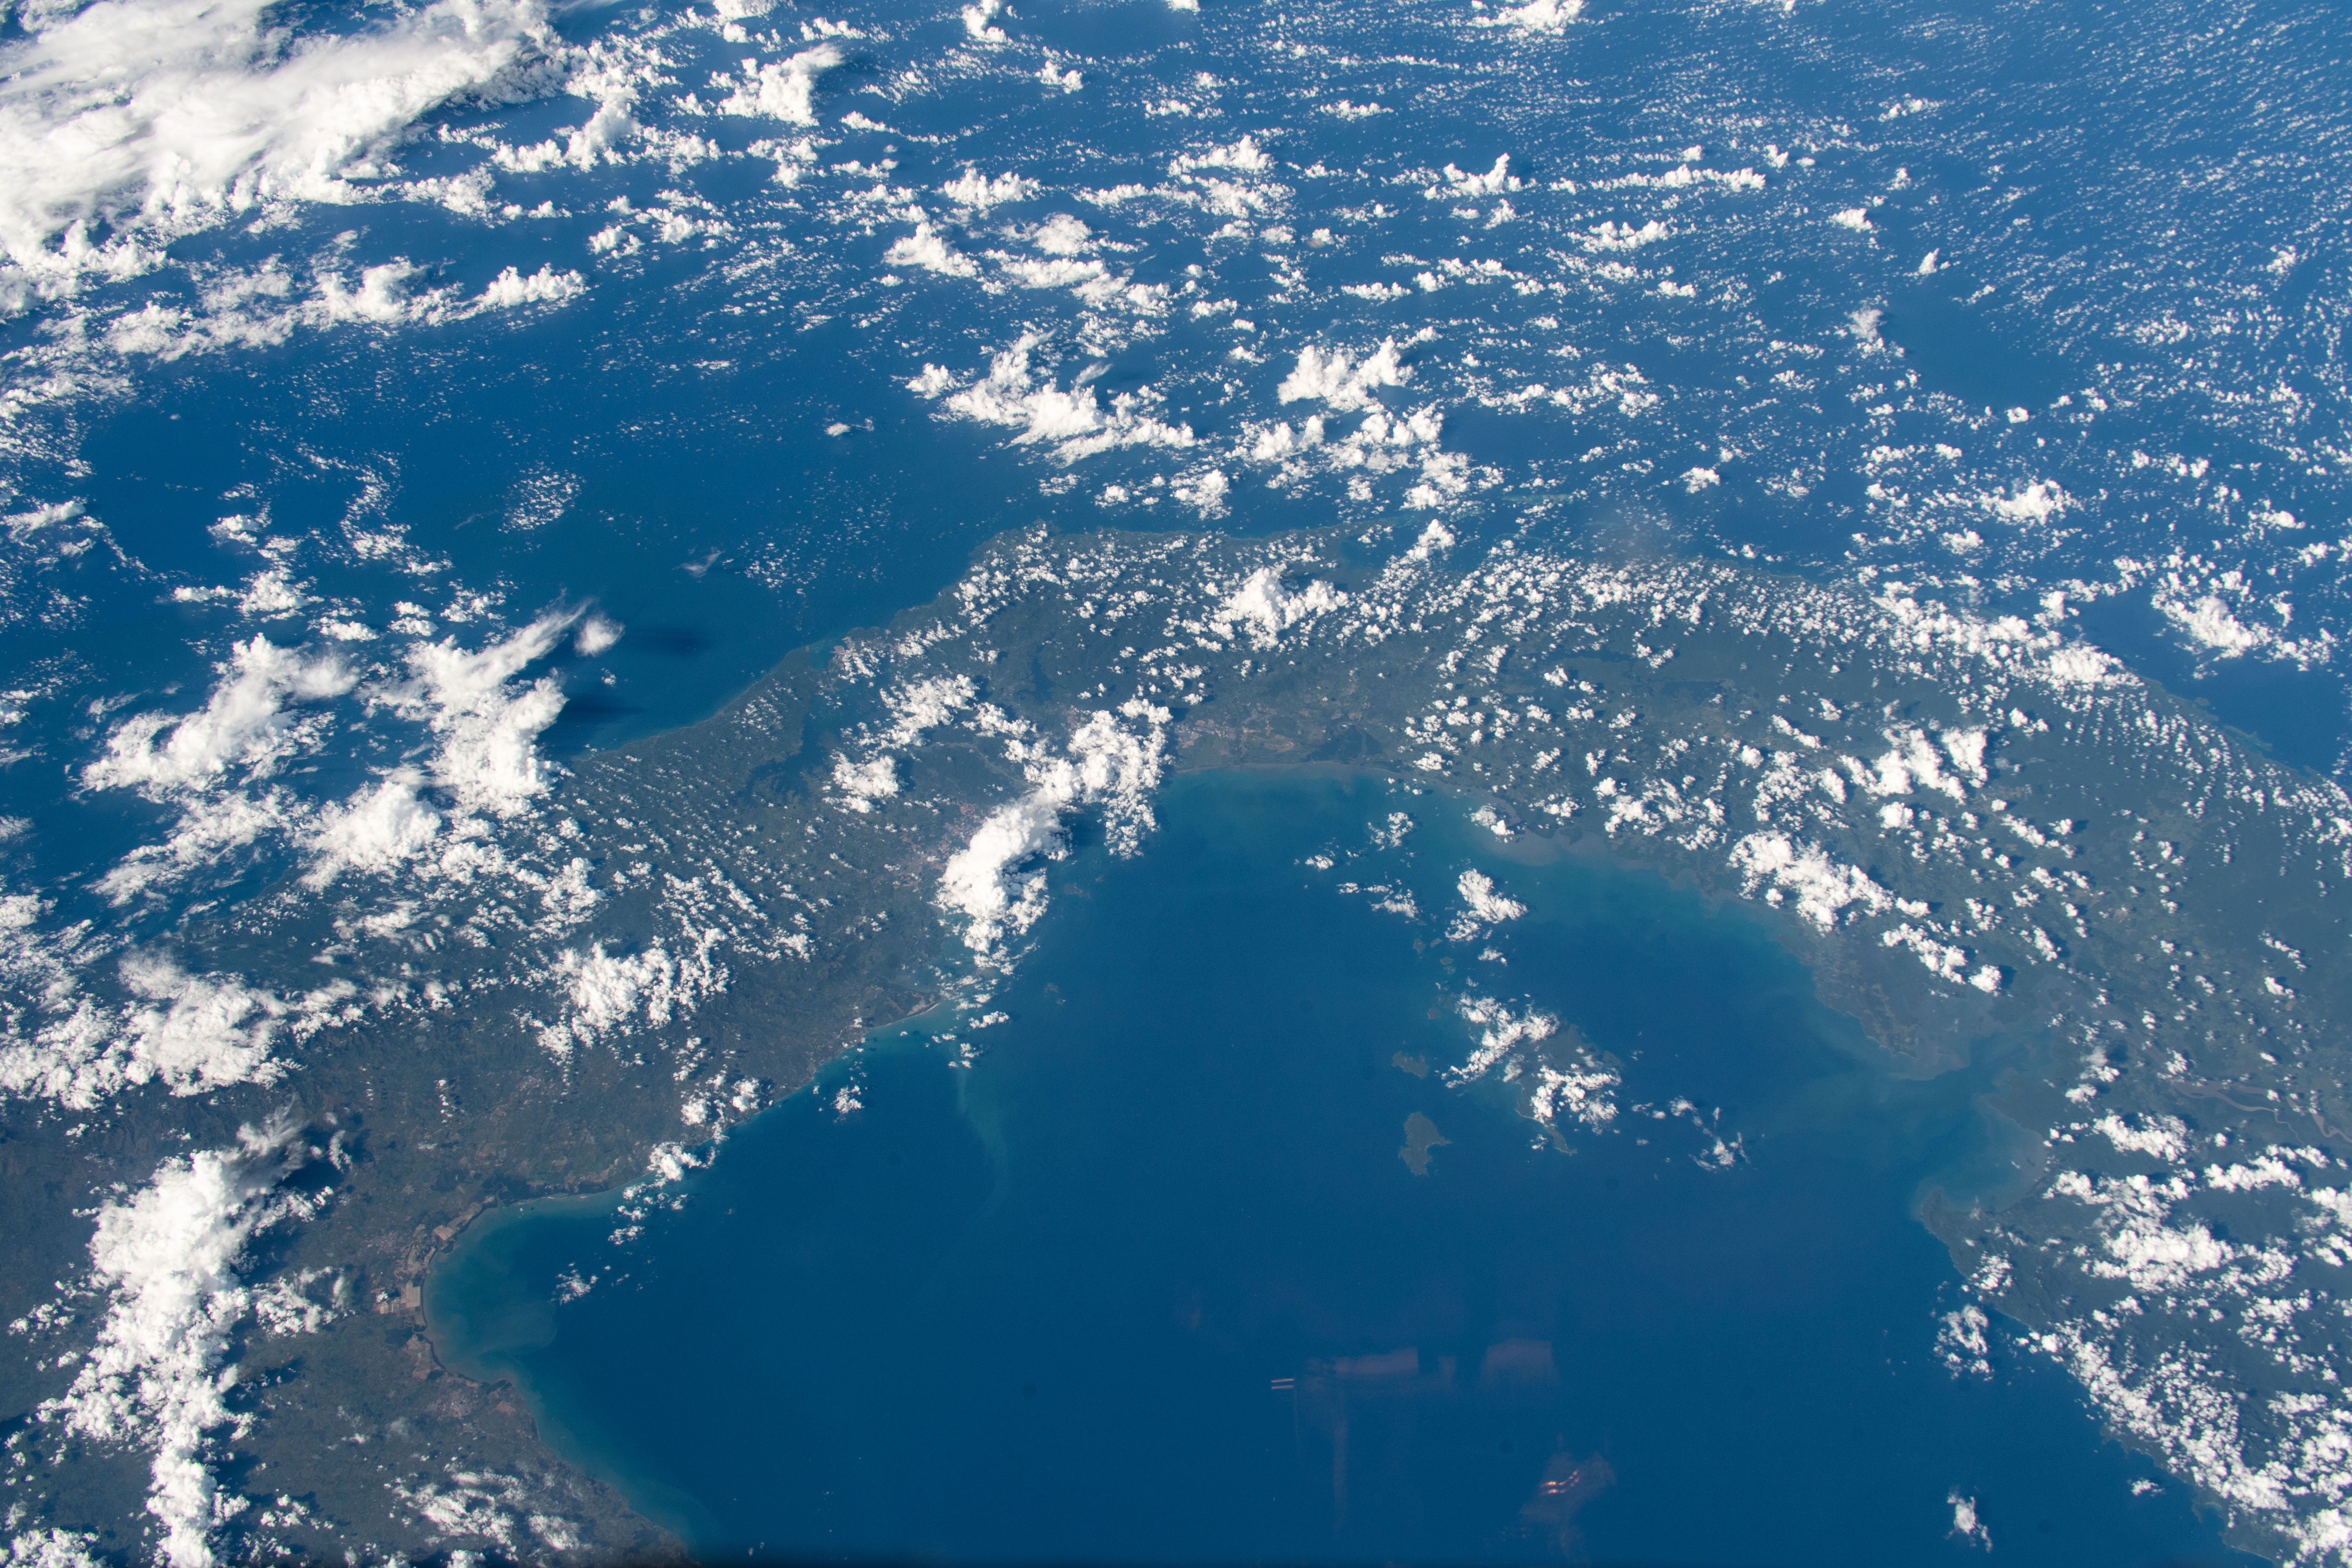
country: PANAMA
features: PANAMA, LAGO GATUN
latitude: 9.0
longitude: -79.5
